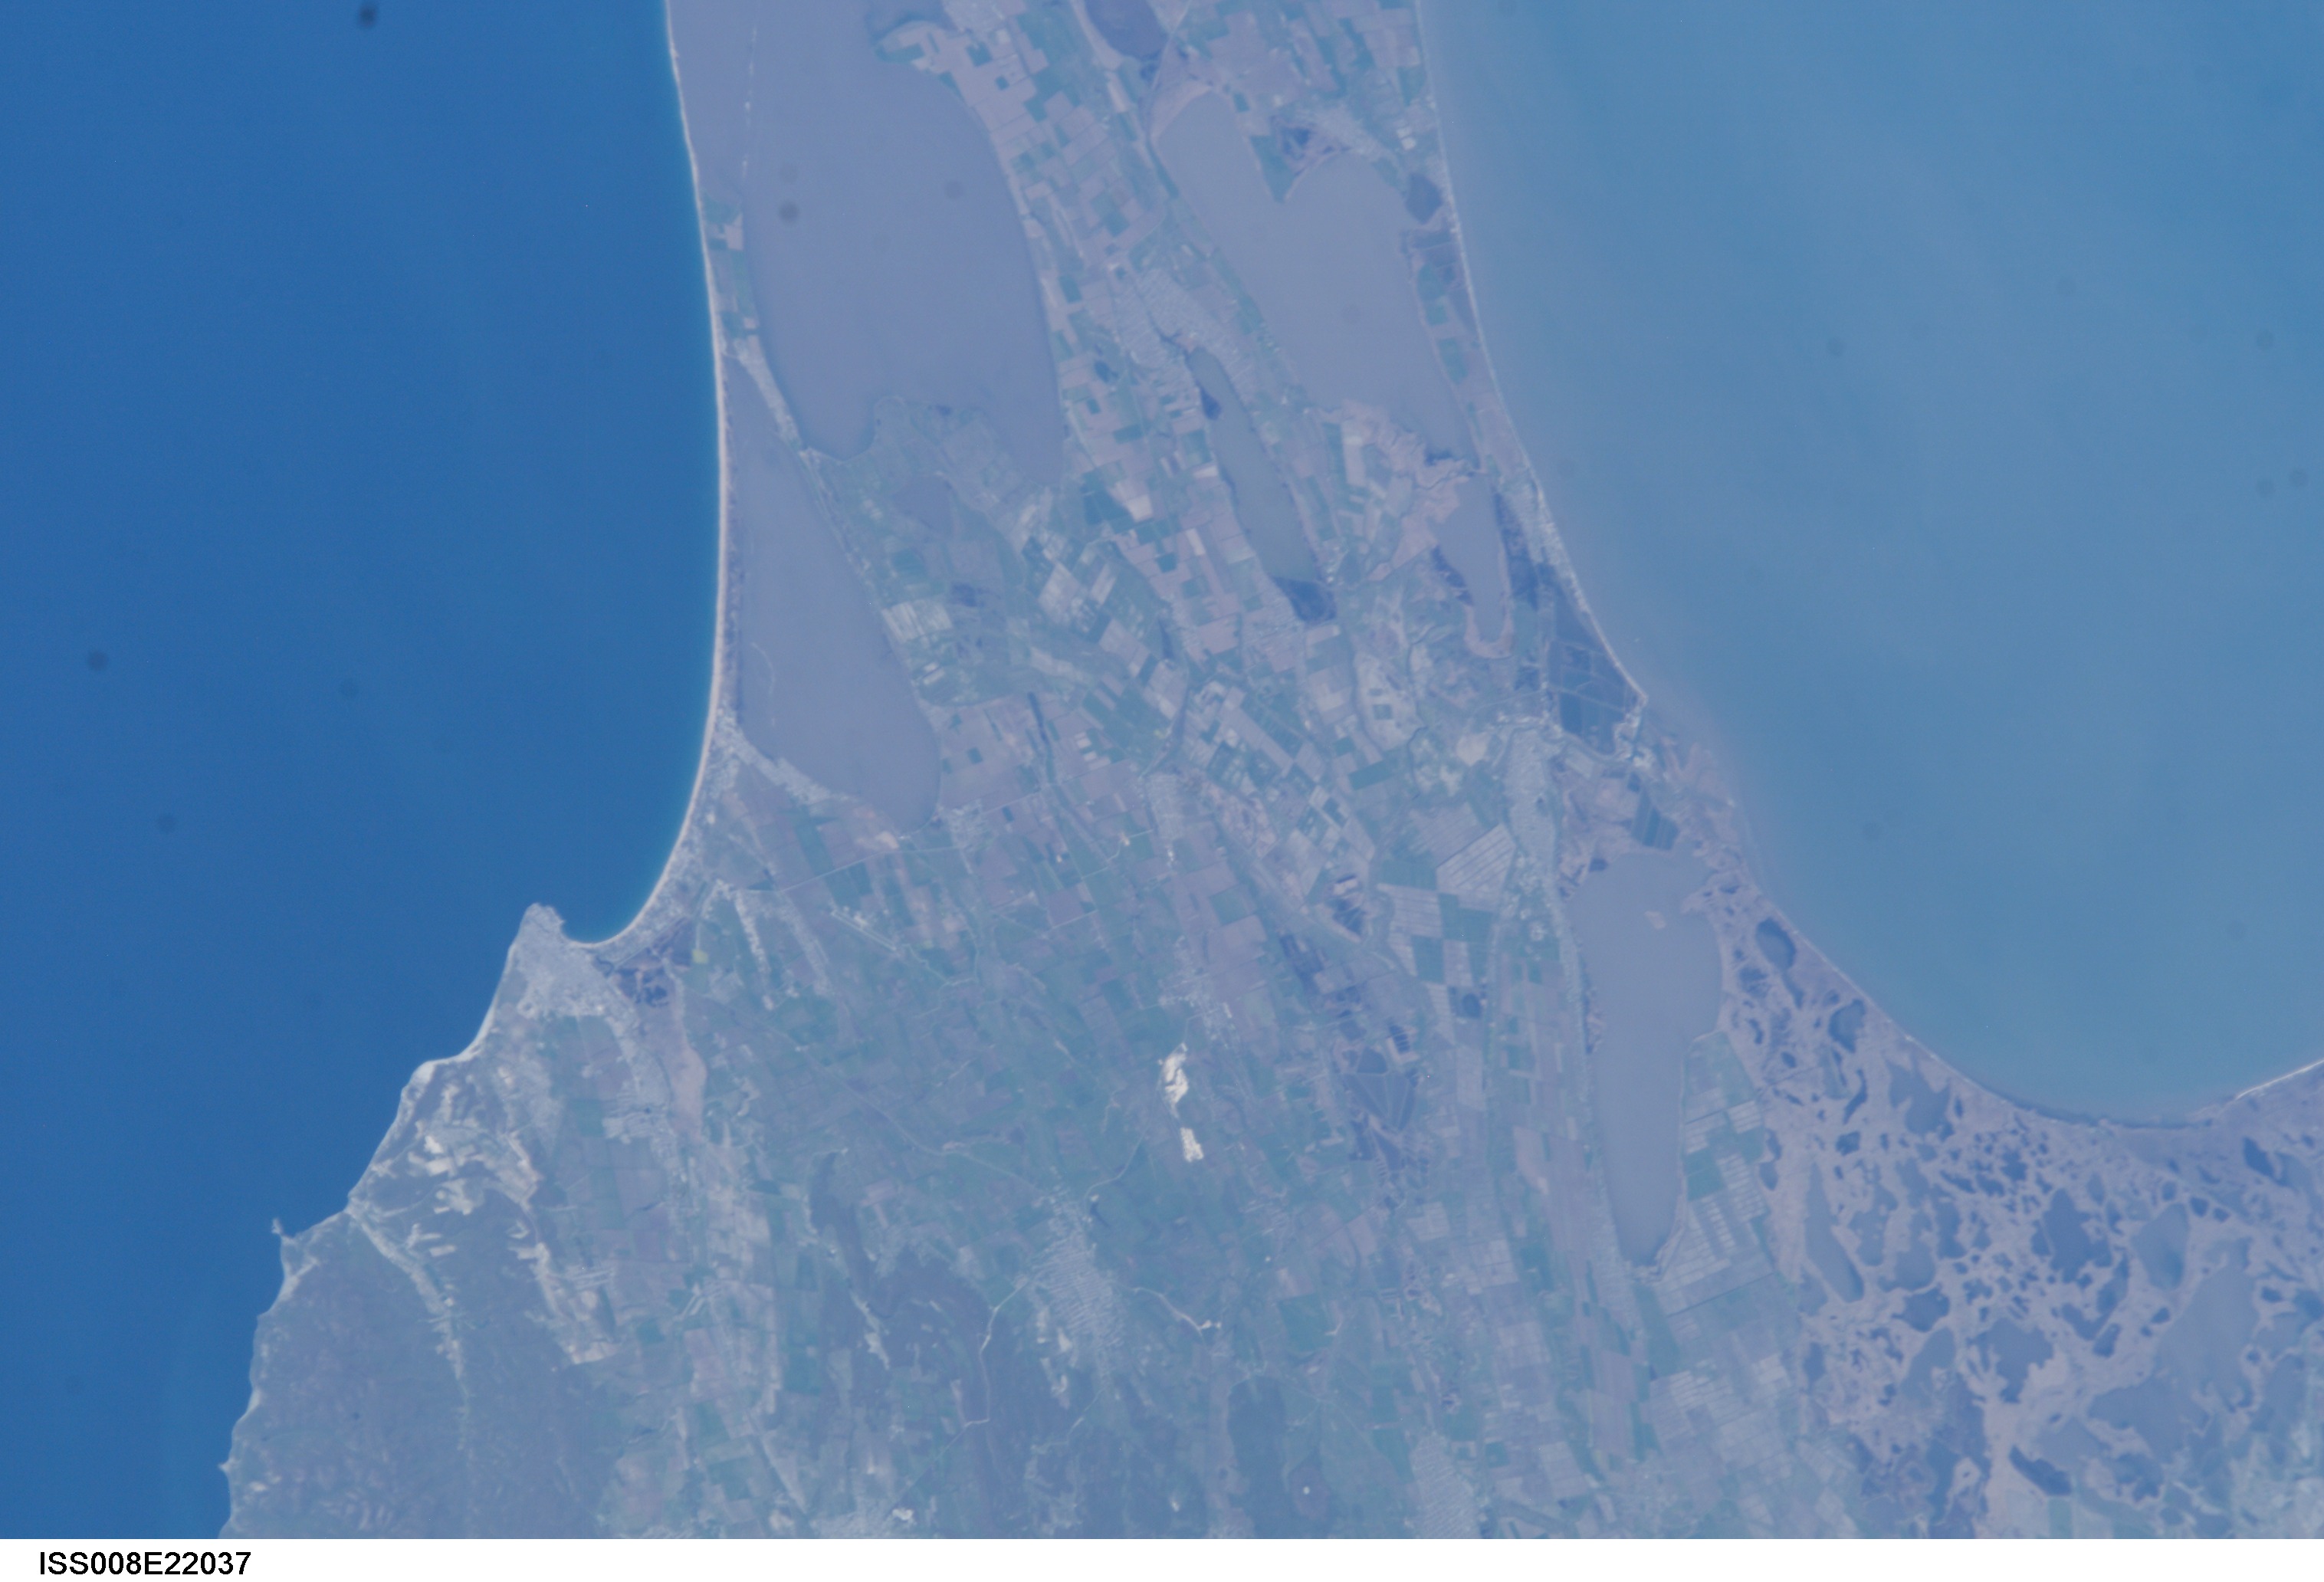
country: RUSSIAN FEDERATION
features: LAGOONS, LAKES, AGRICULTURE, ROADS
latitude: 45.0
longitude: 37.5
